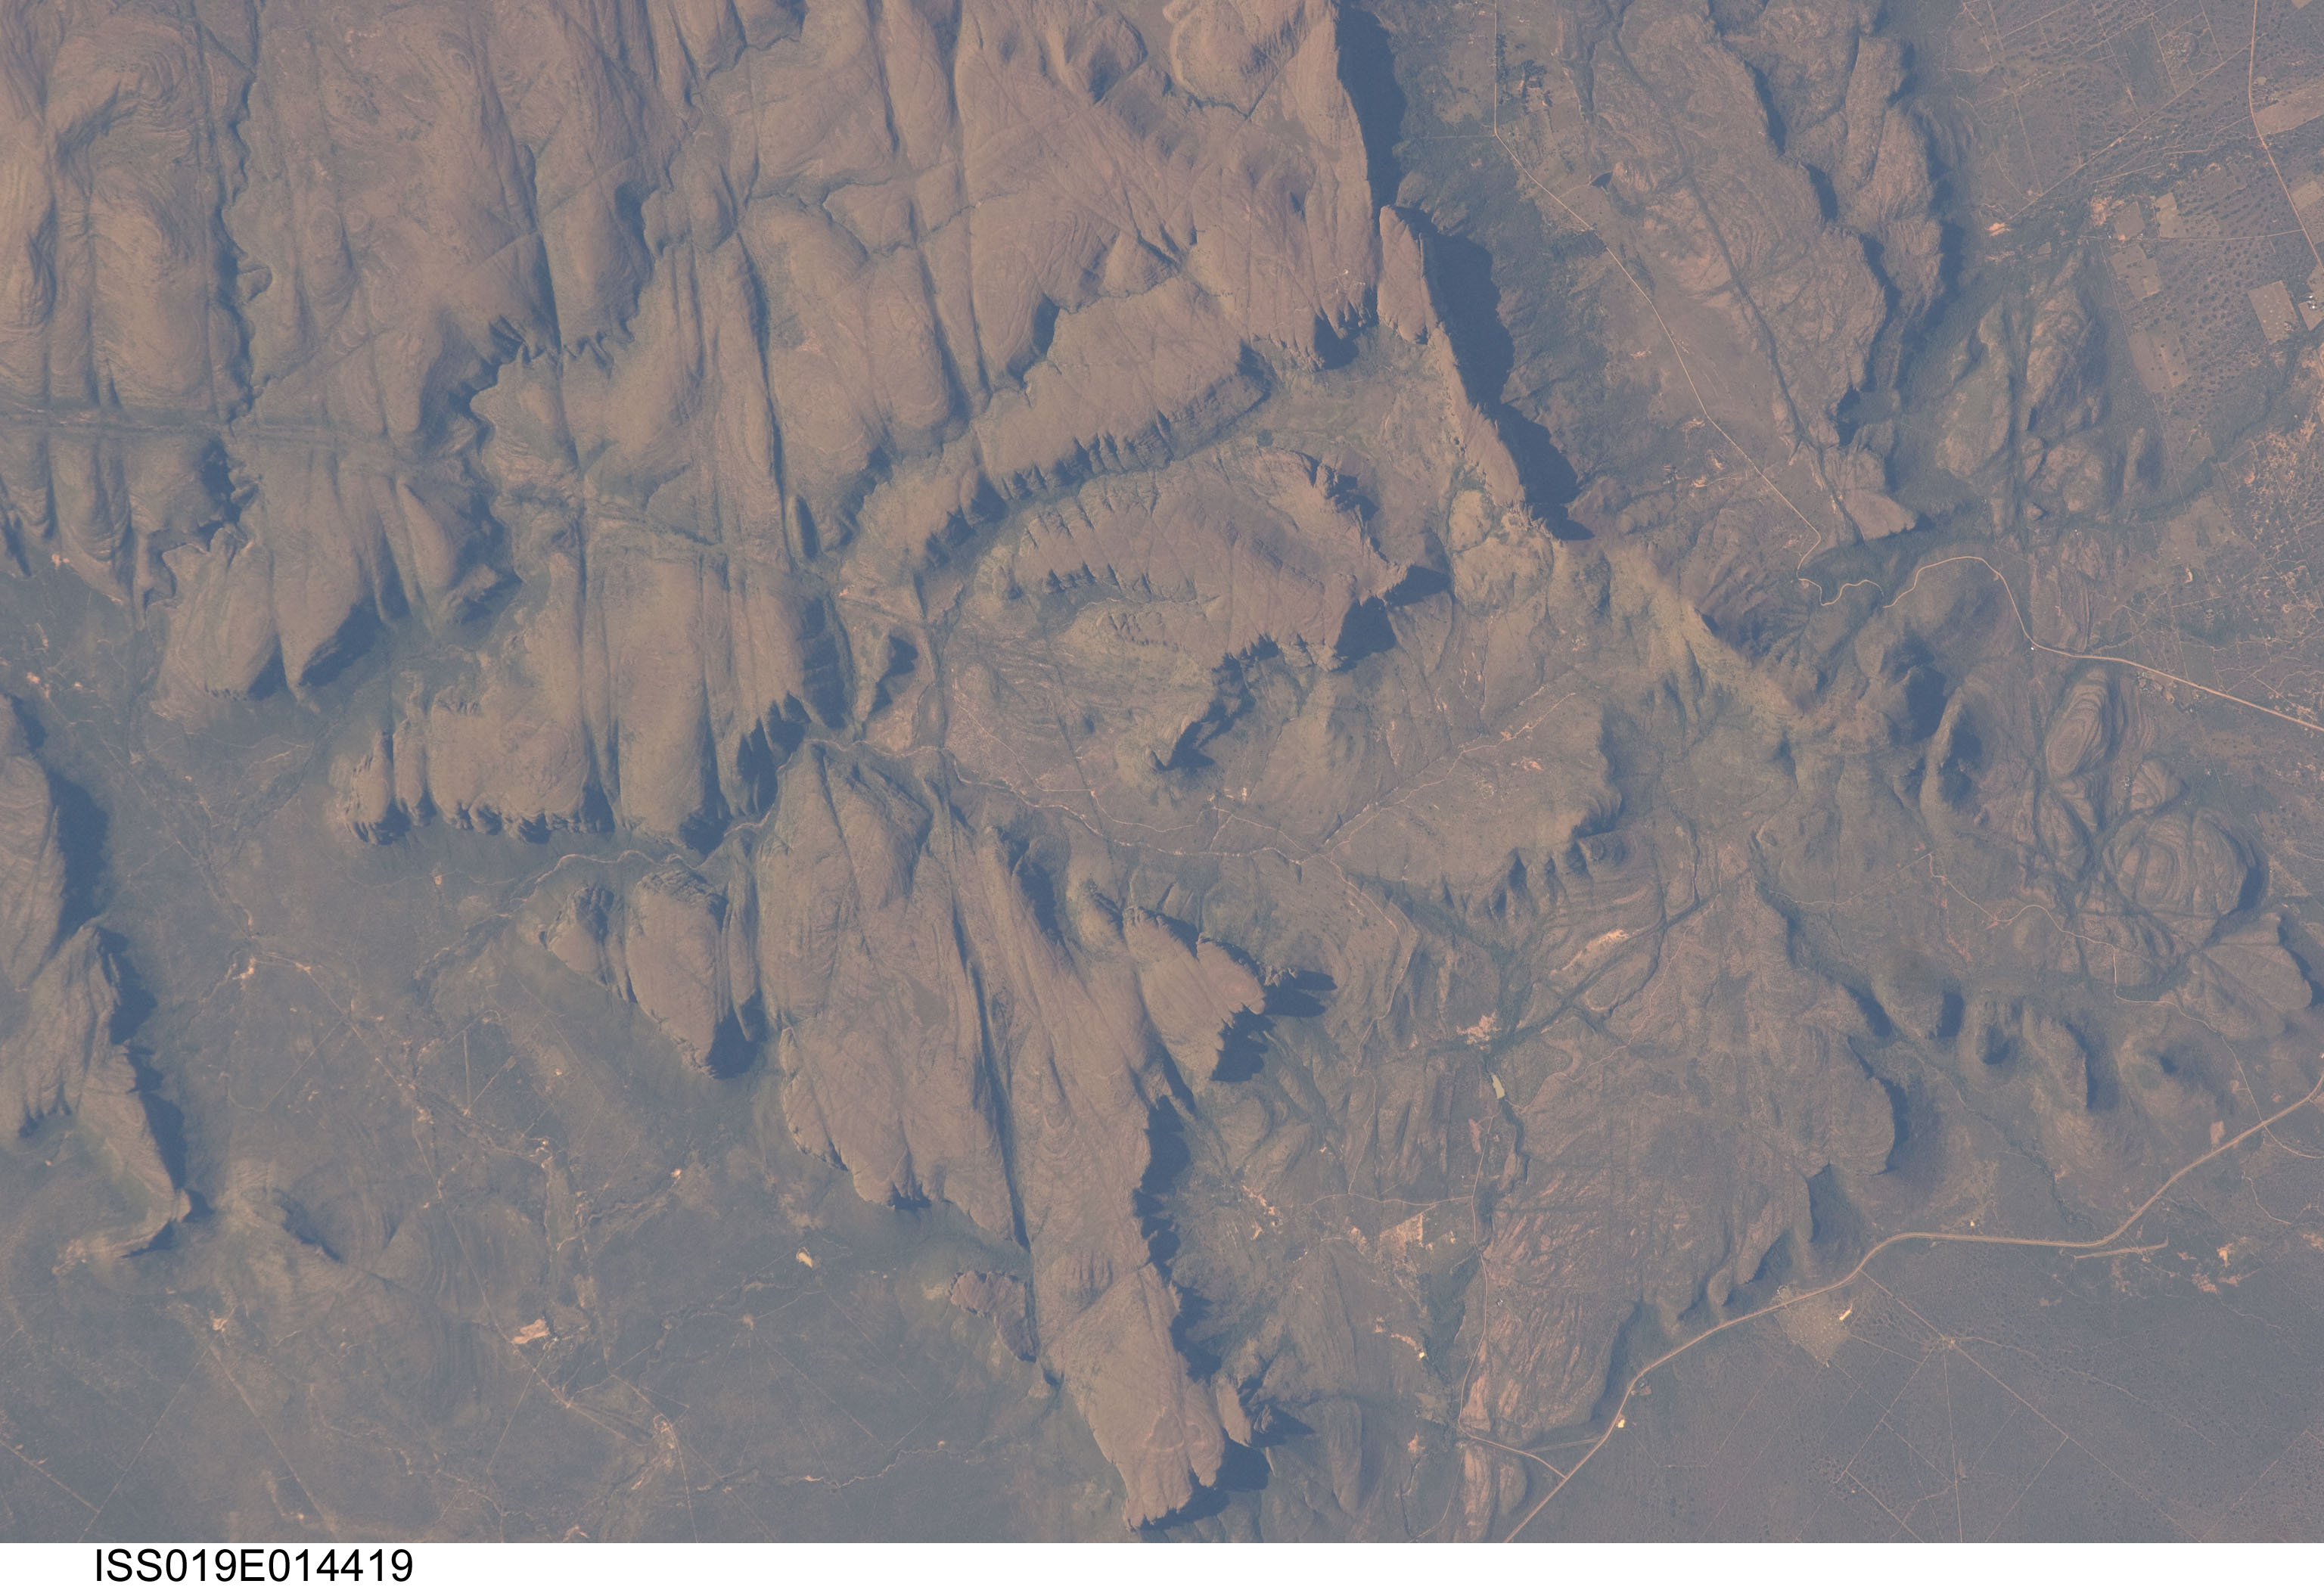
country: REPUBLIC SOUTH AFRICA
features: WATERBERG MTS., BUSHVELD, ROADS
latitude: -24.4
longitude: 27.6
